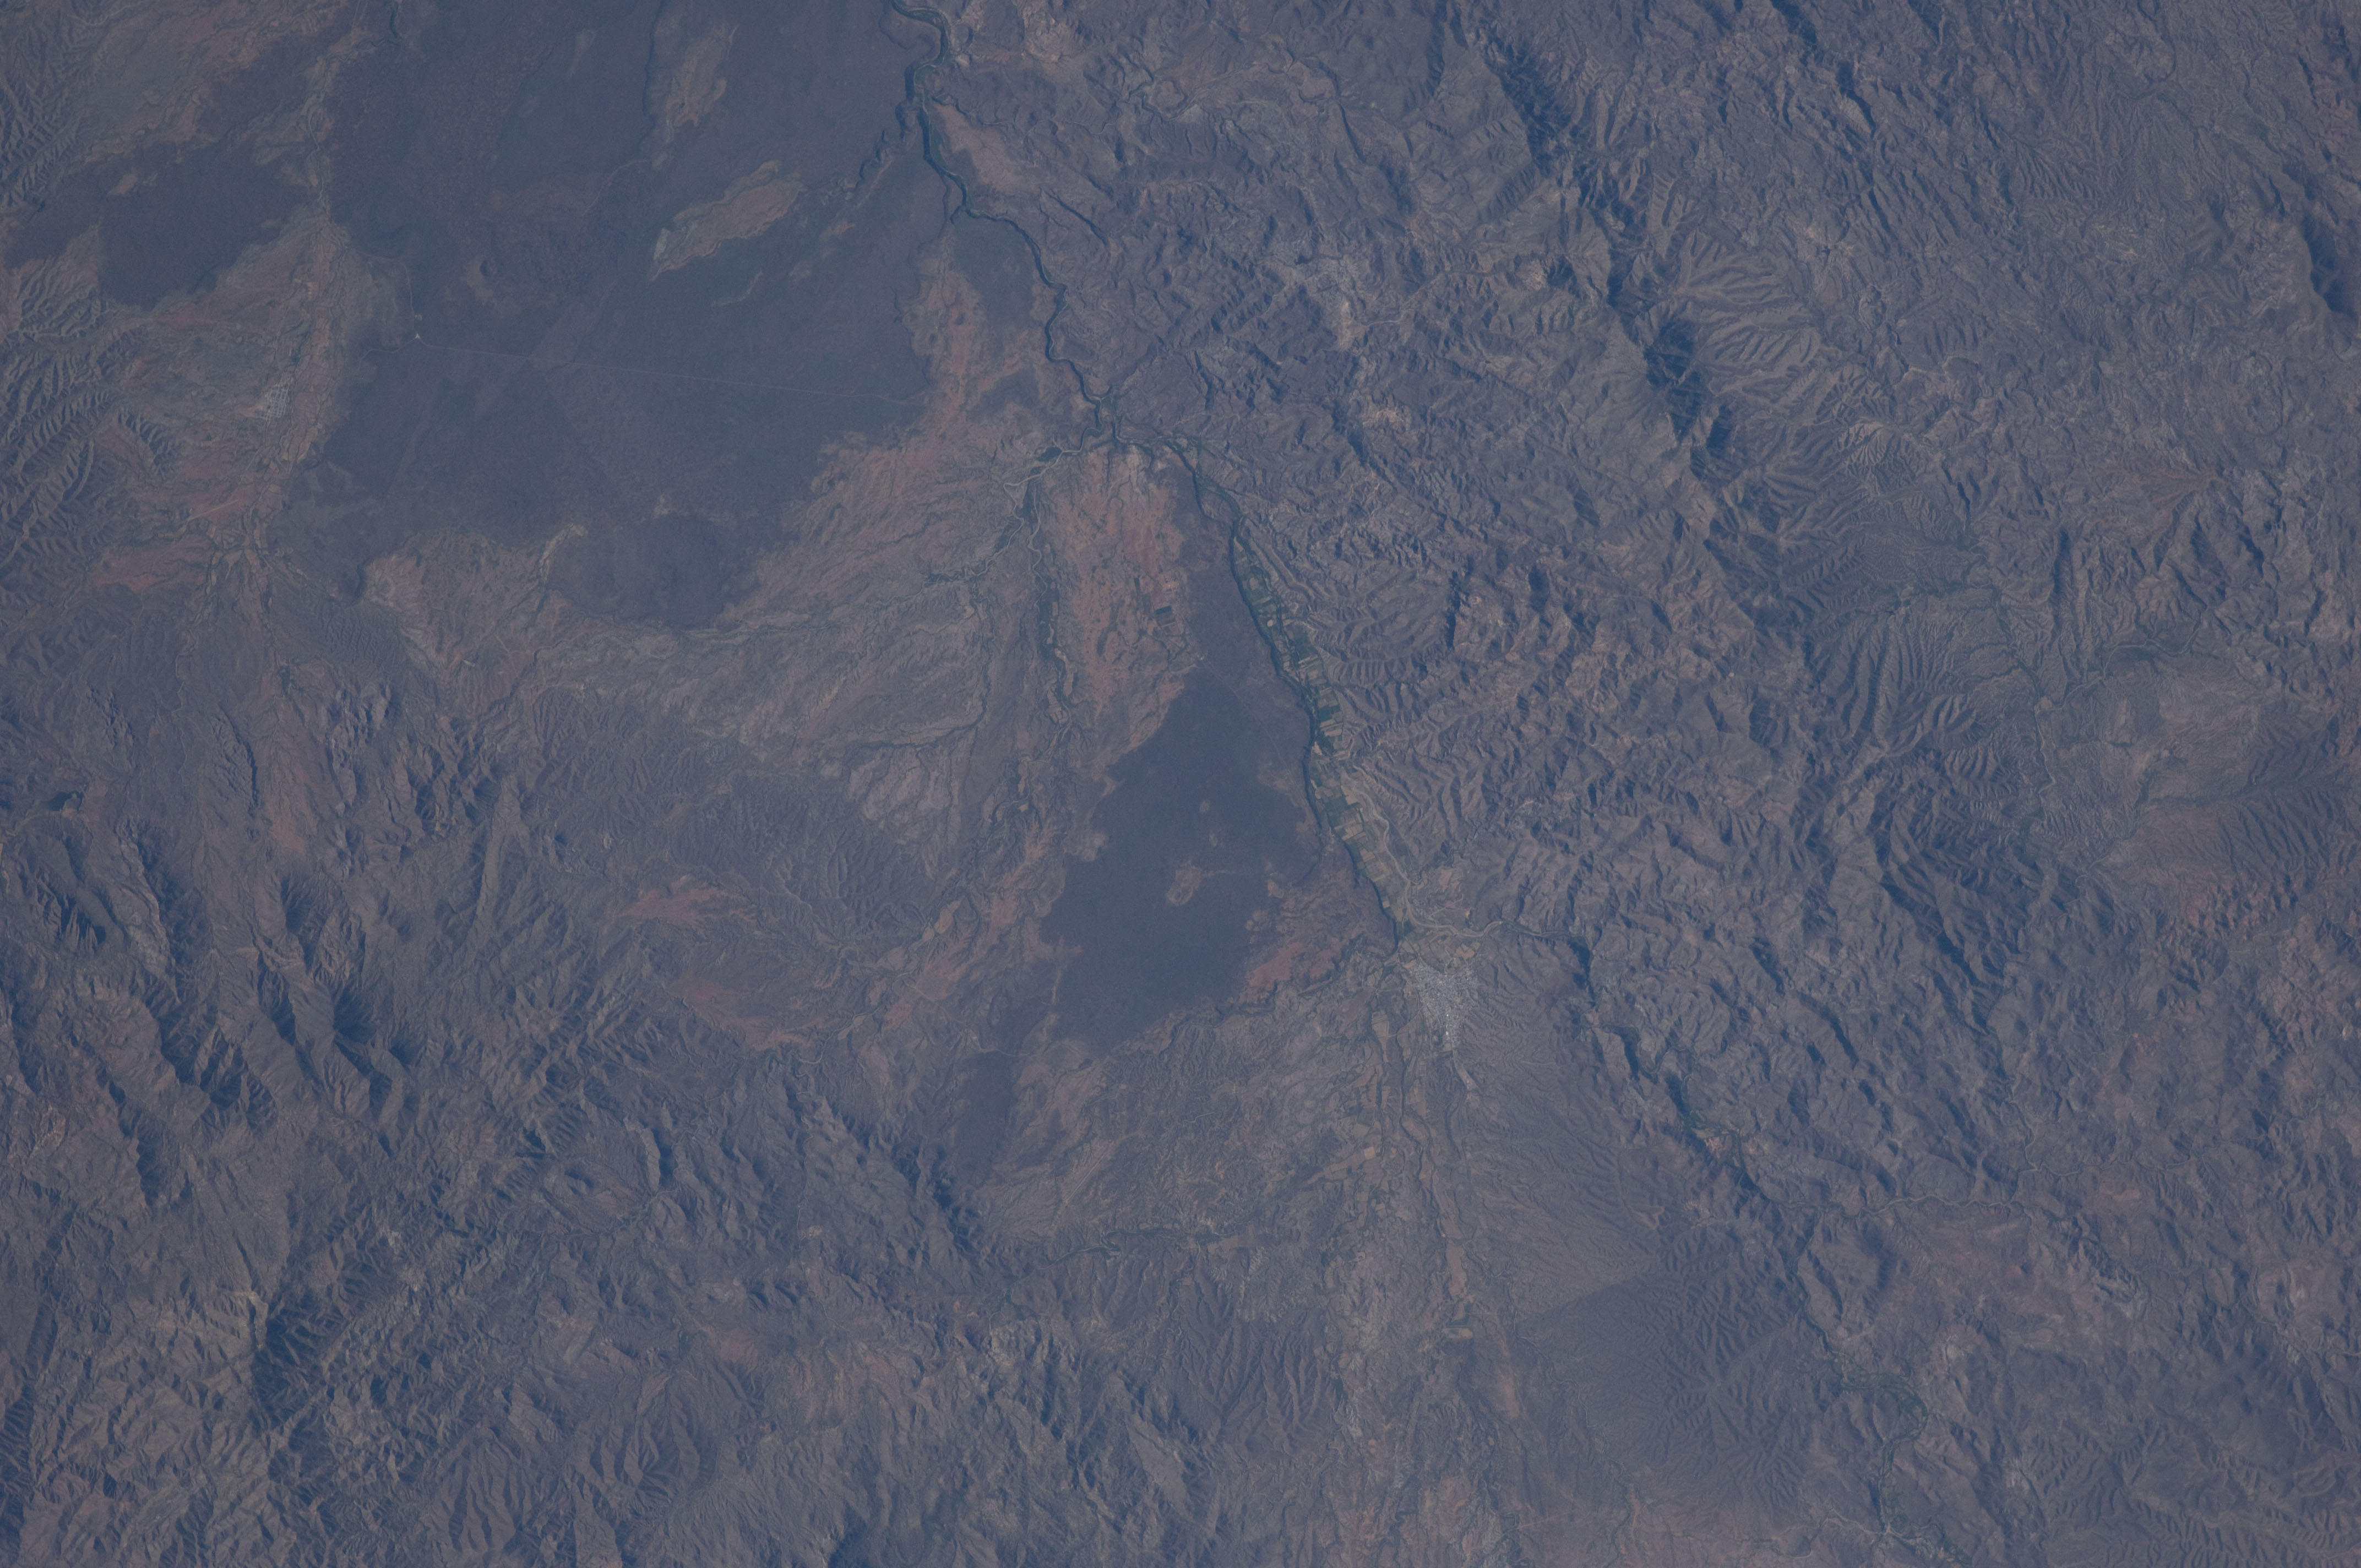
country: MEXICO
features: MOCTEZUMA R., ALLUVIAL FANS, LAVA FLOWS
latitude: 29.8
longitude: -109.7
